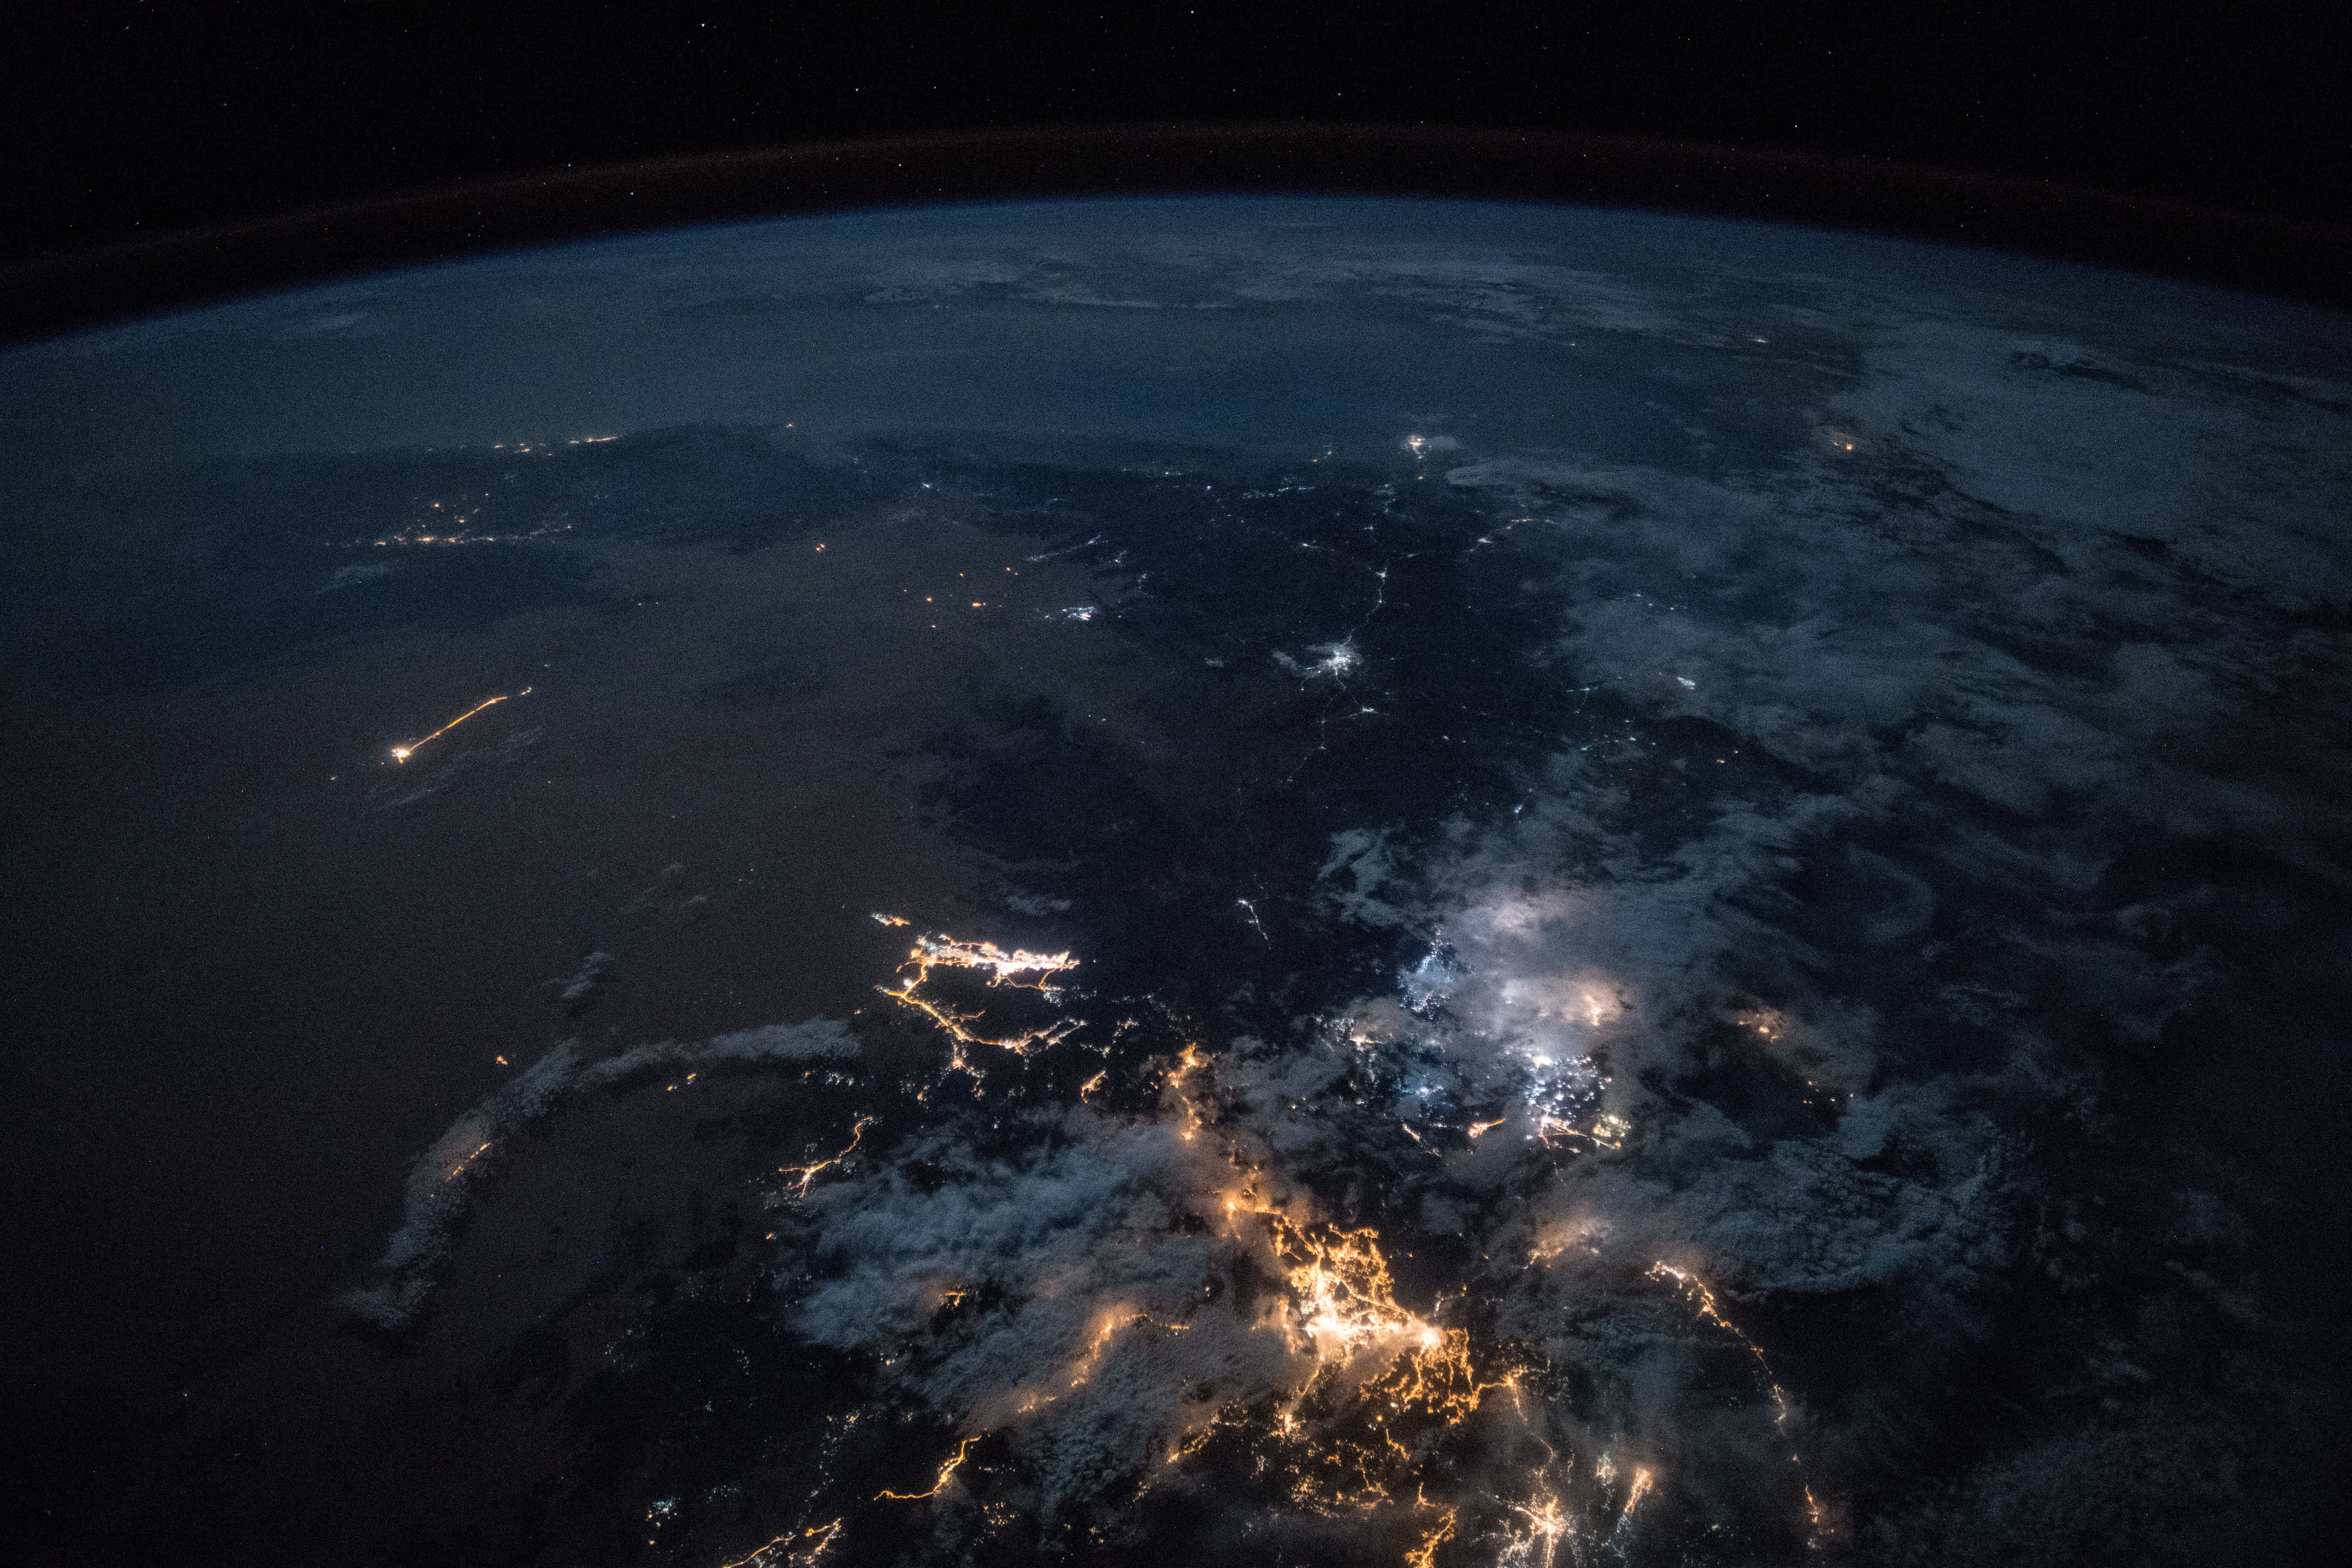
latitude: 16.6
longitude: 44.0
